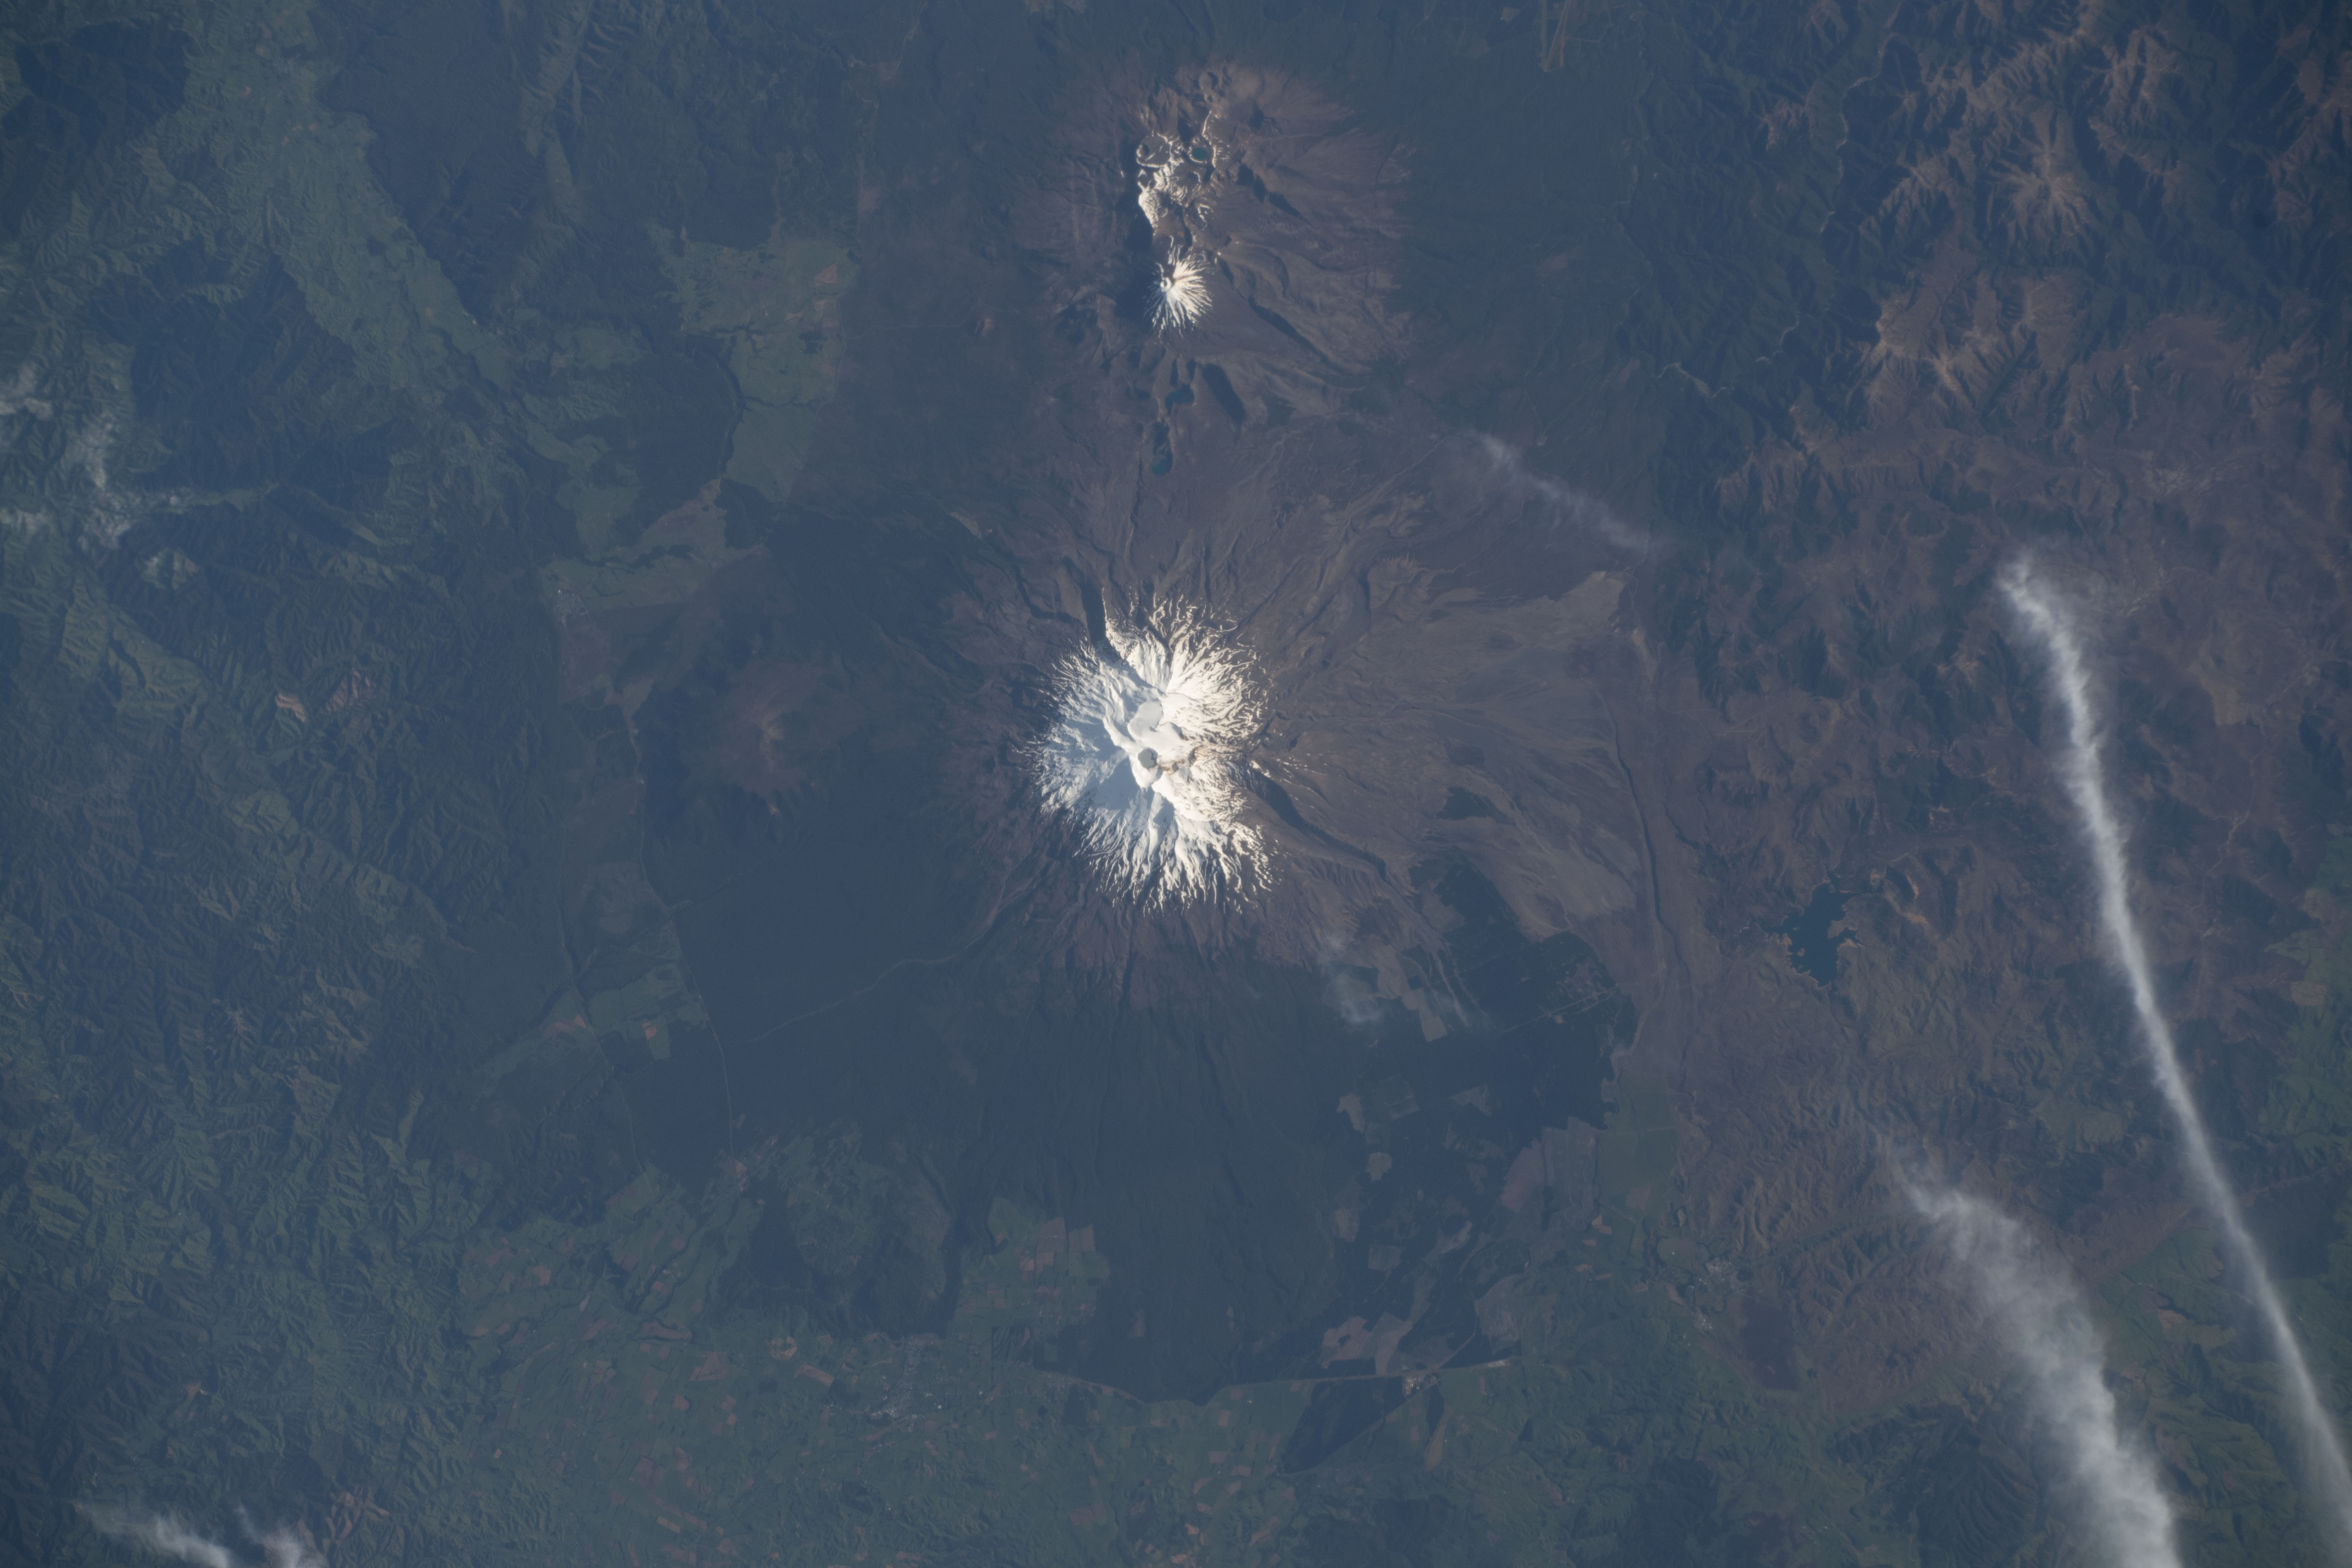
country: NEW ZEALAND-NI
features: MOUNT RUAPEHU, MOUNT NGAURUHOE
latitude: -39.3
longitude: 175.6
